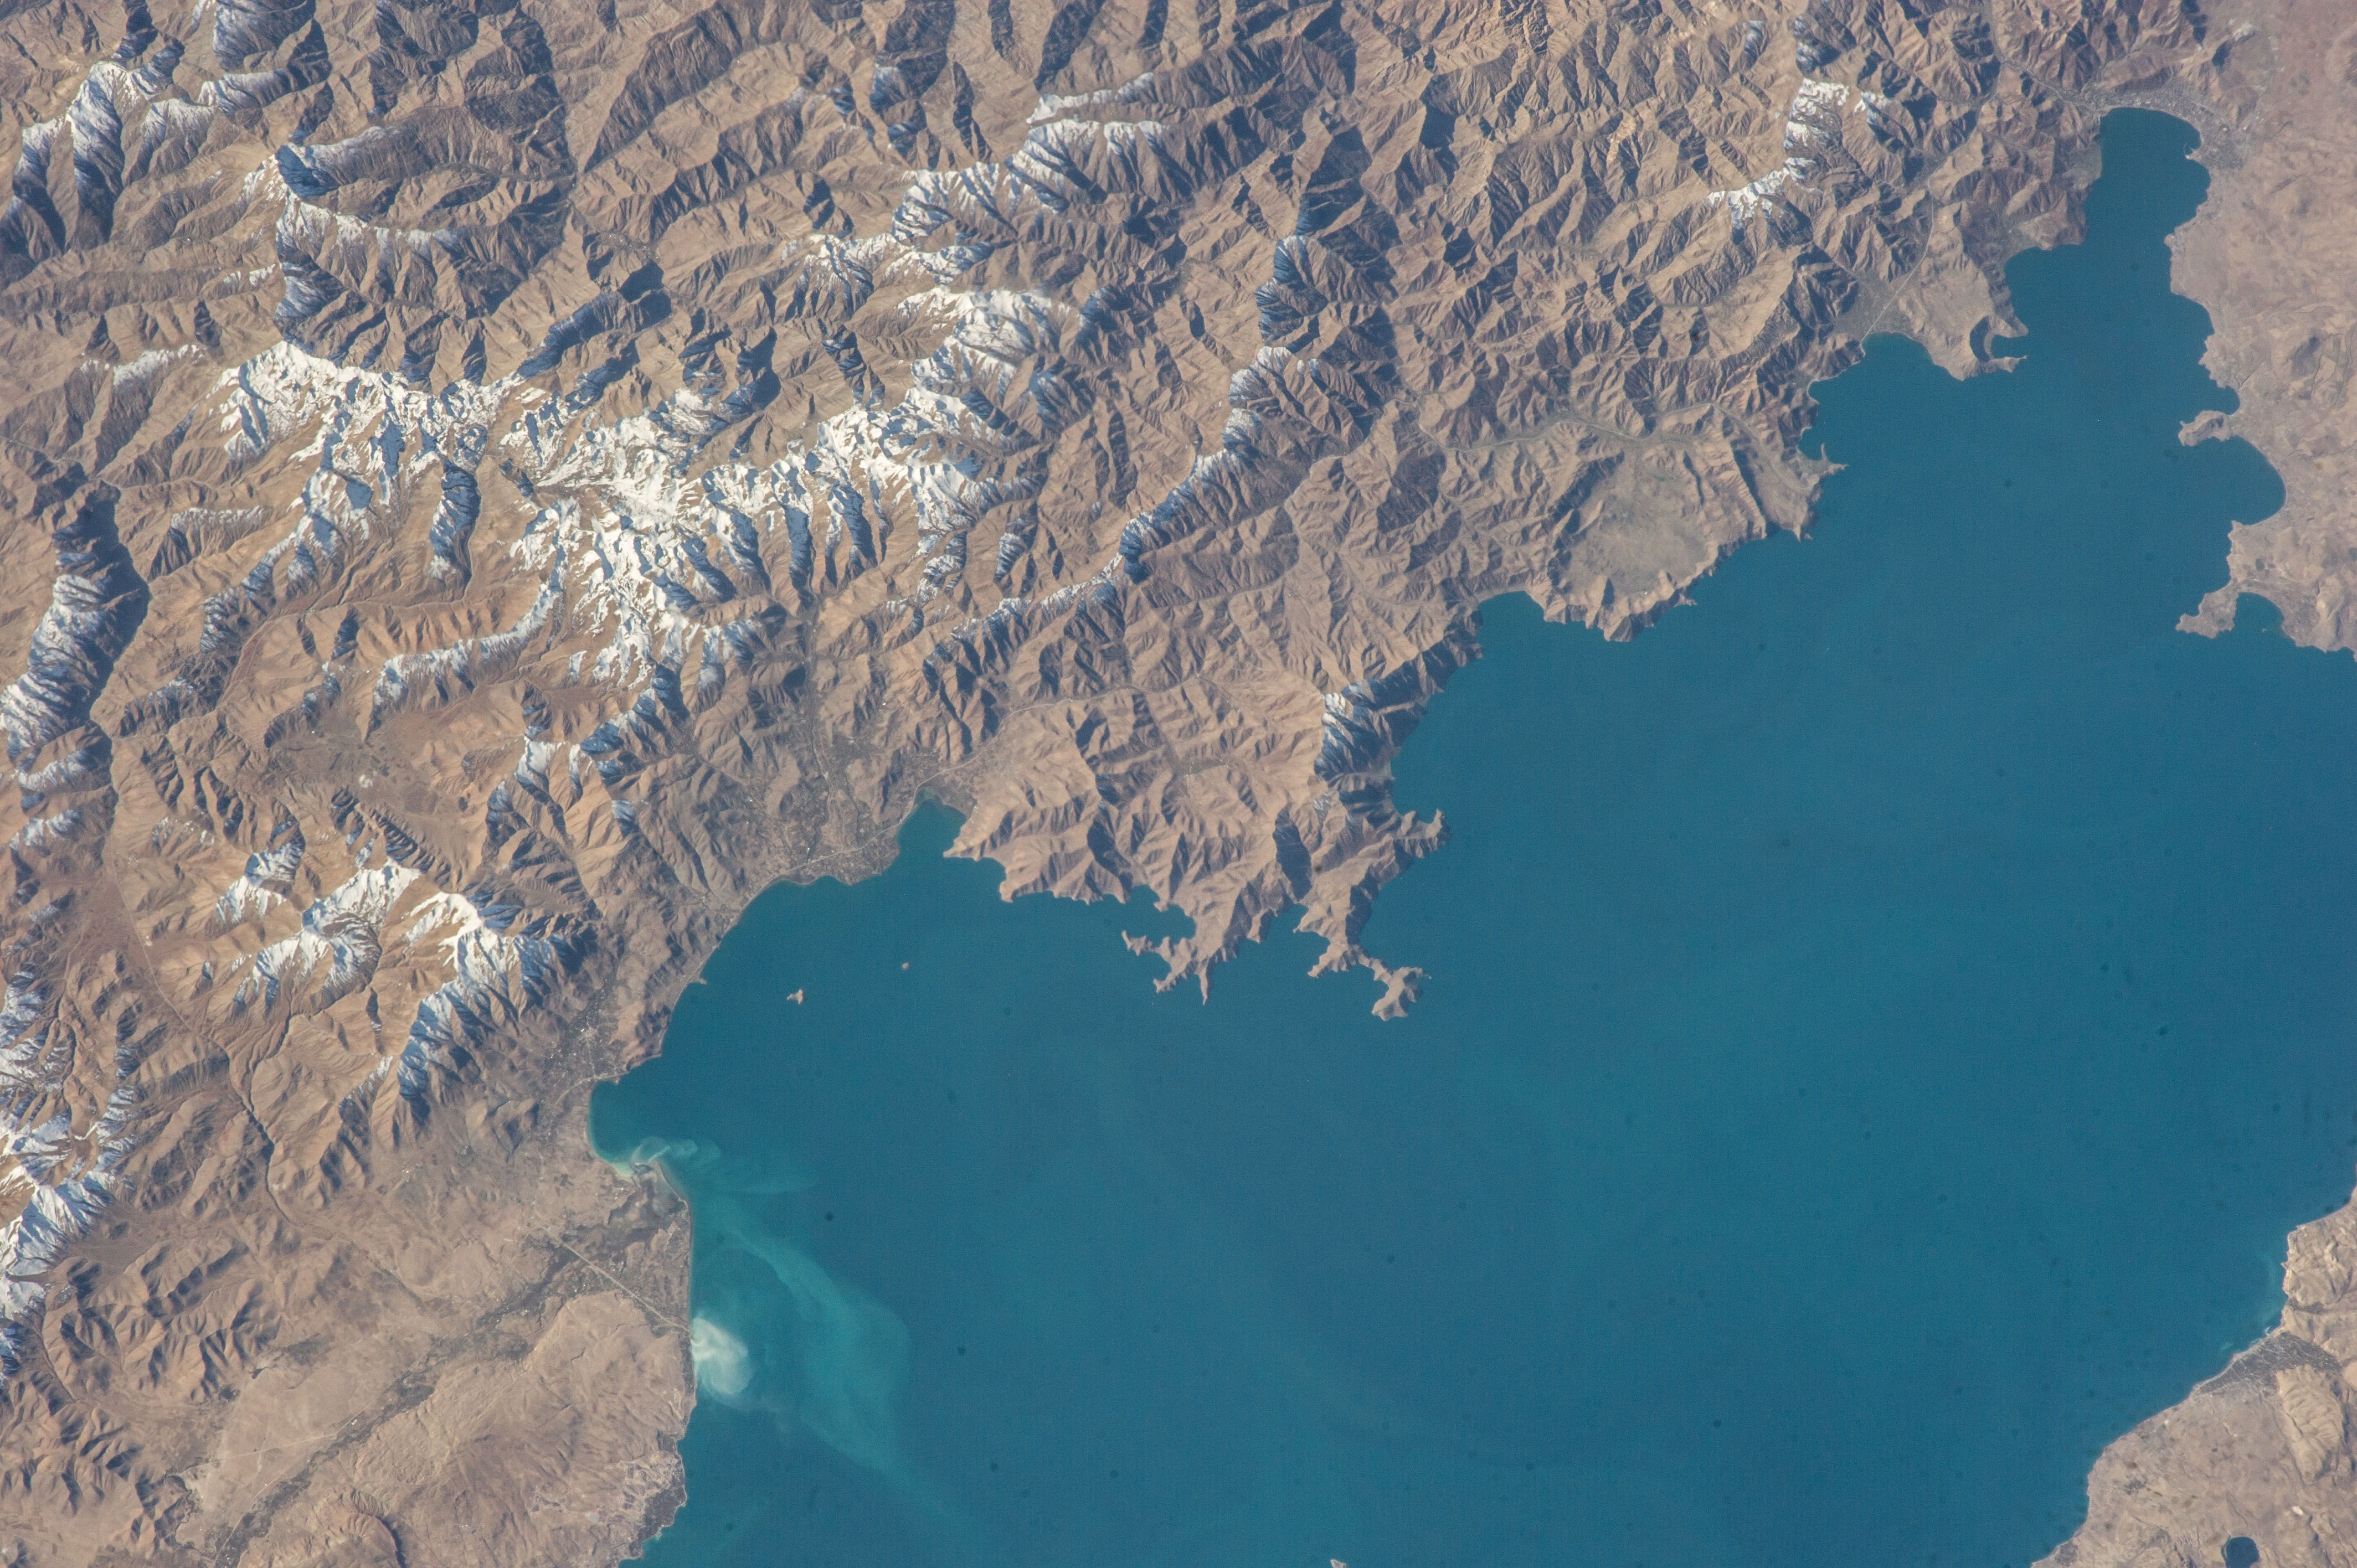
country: TURKEY
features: LAKE VAN GOLU, MOUNTAINS, VAN
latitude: 38.5
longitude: 42.9
